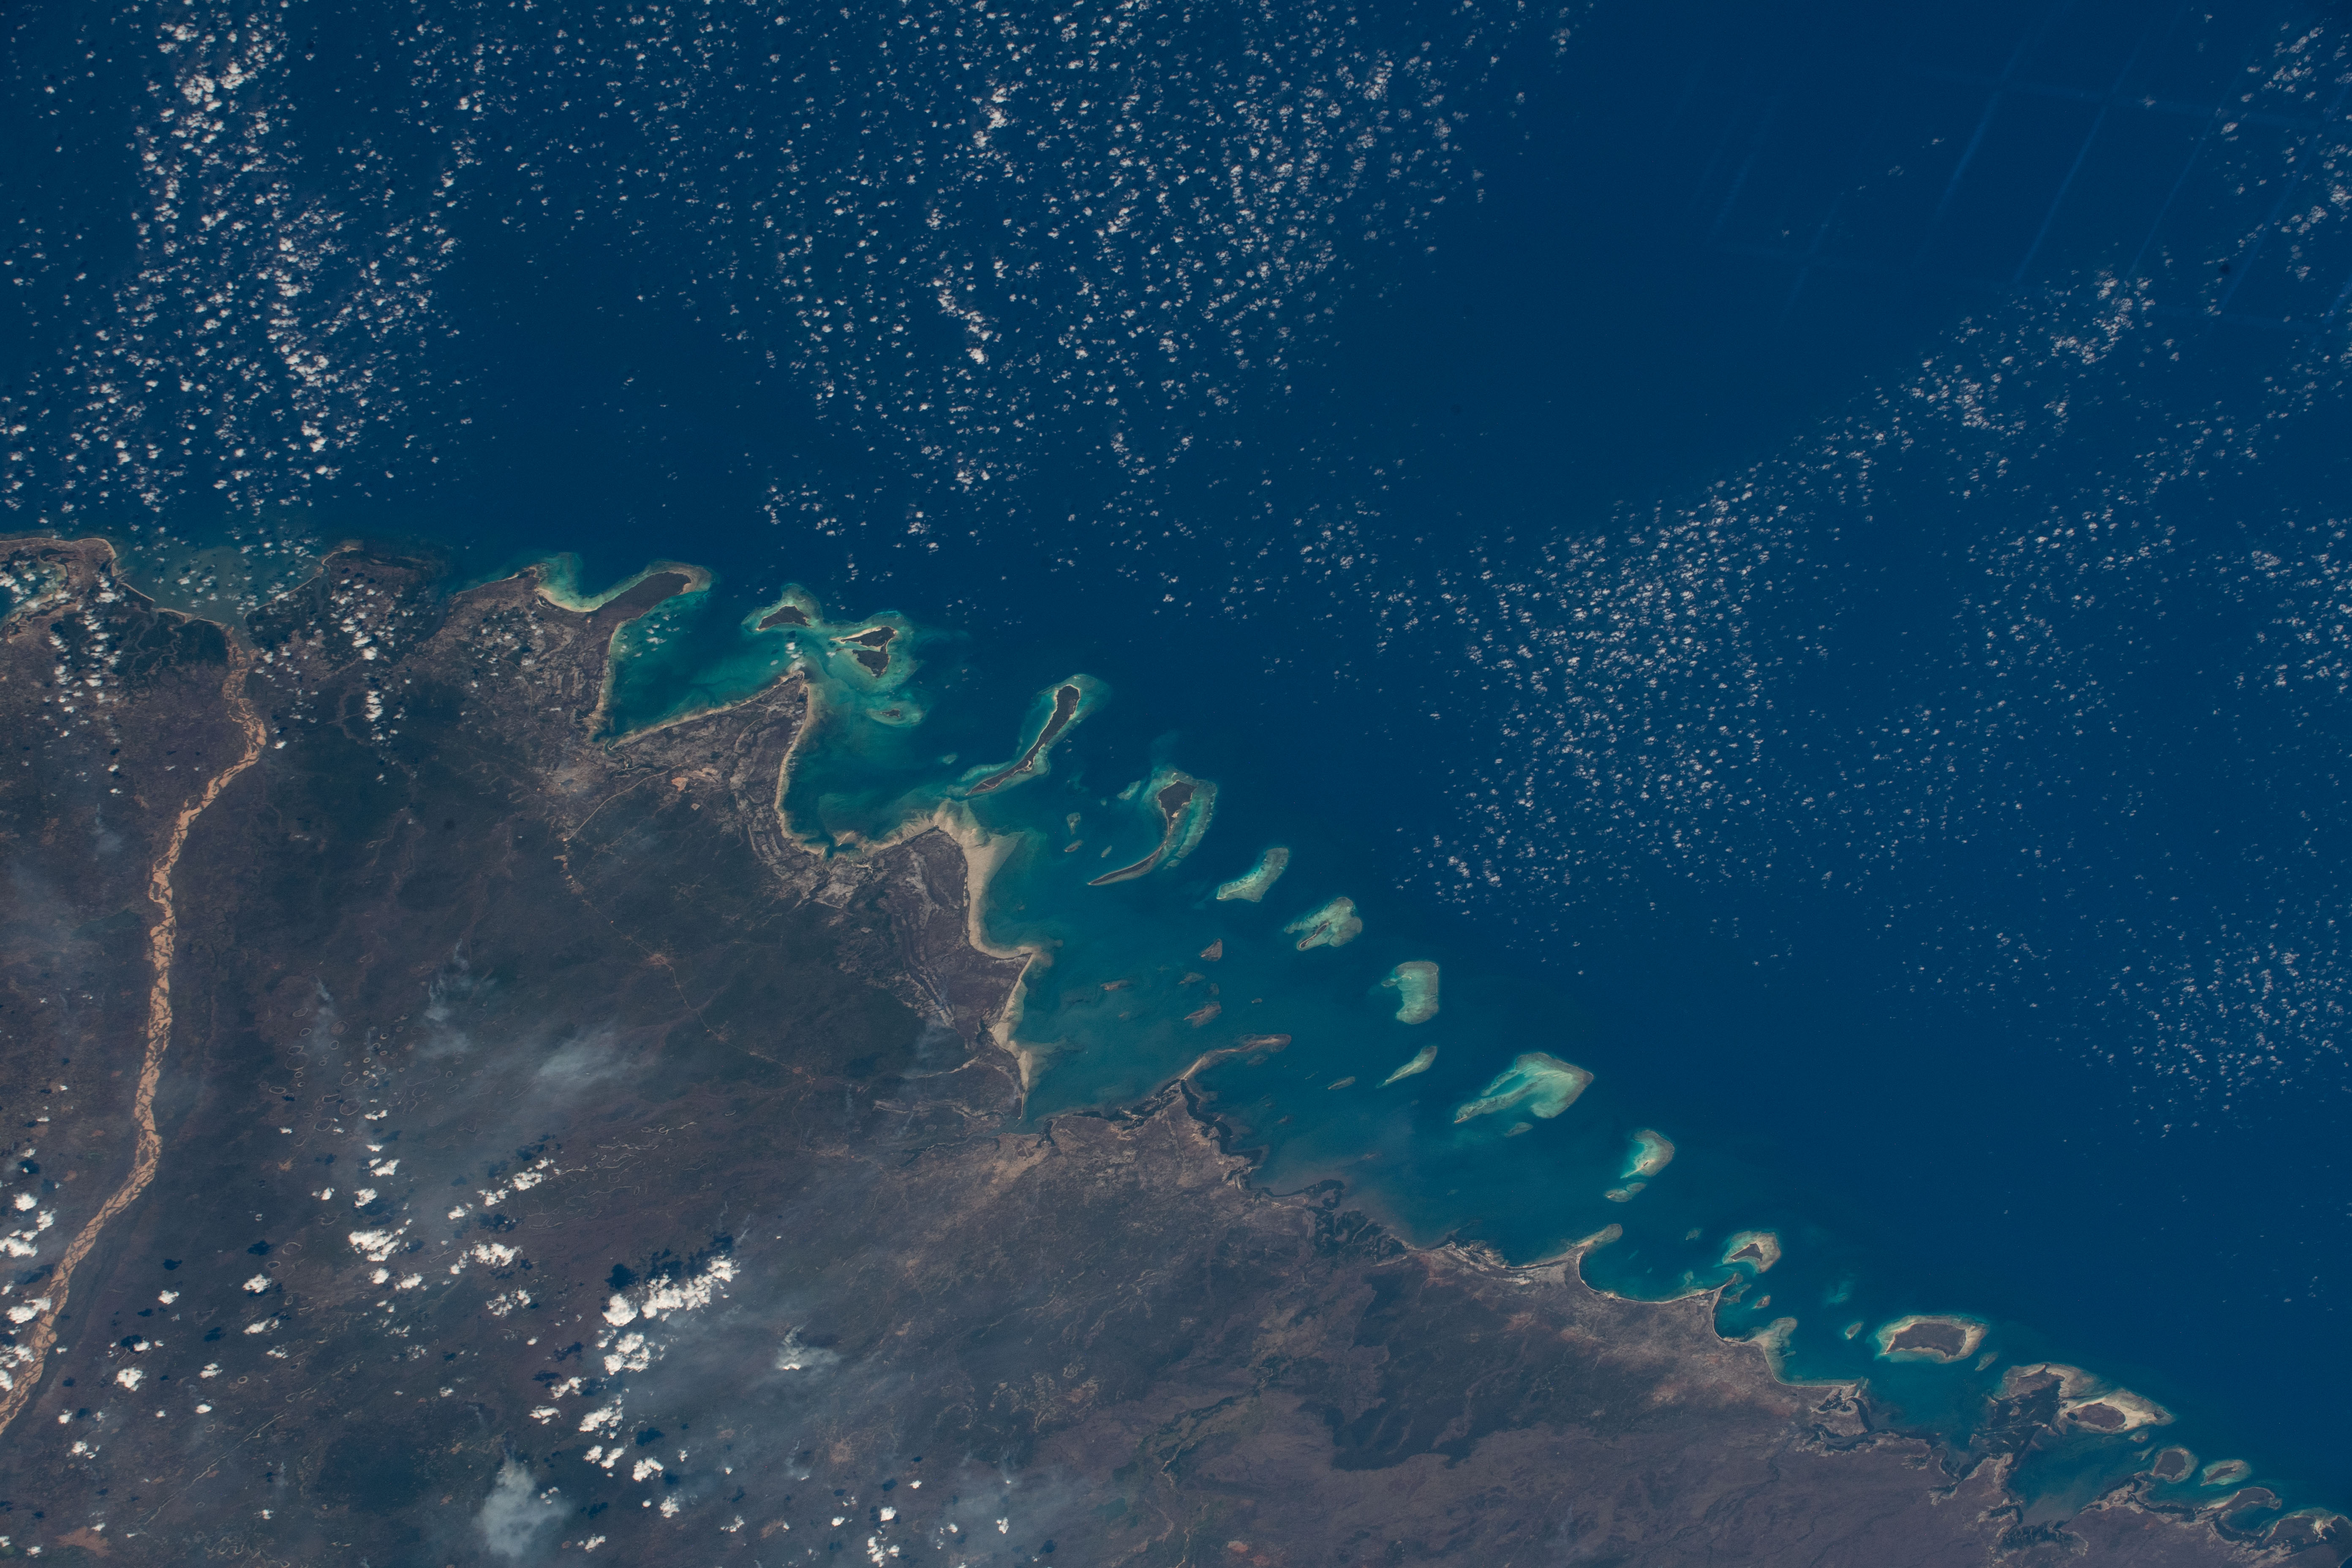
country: MOZAMBIQUE
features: ROVUMA RIVER
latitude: -11.1
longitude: 40.8
